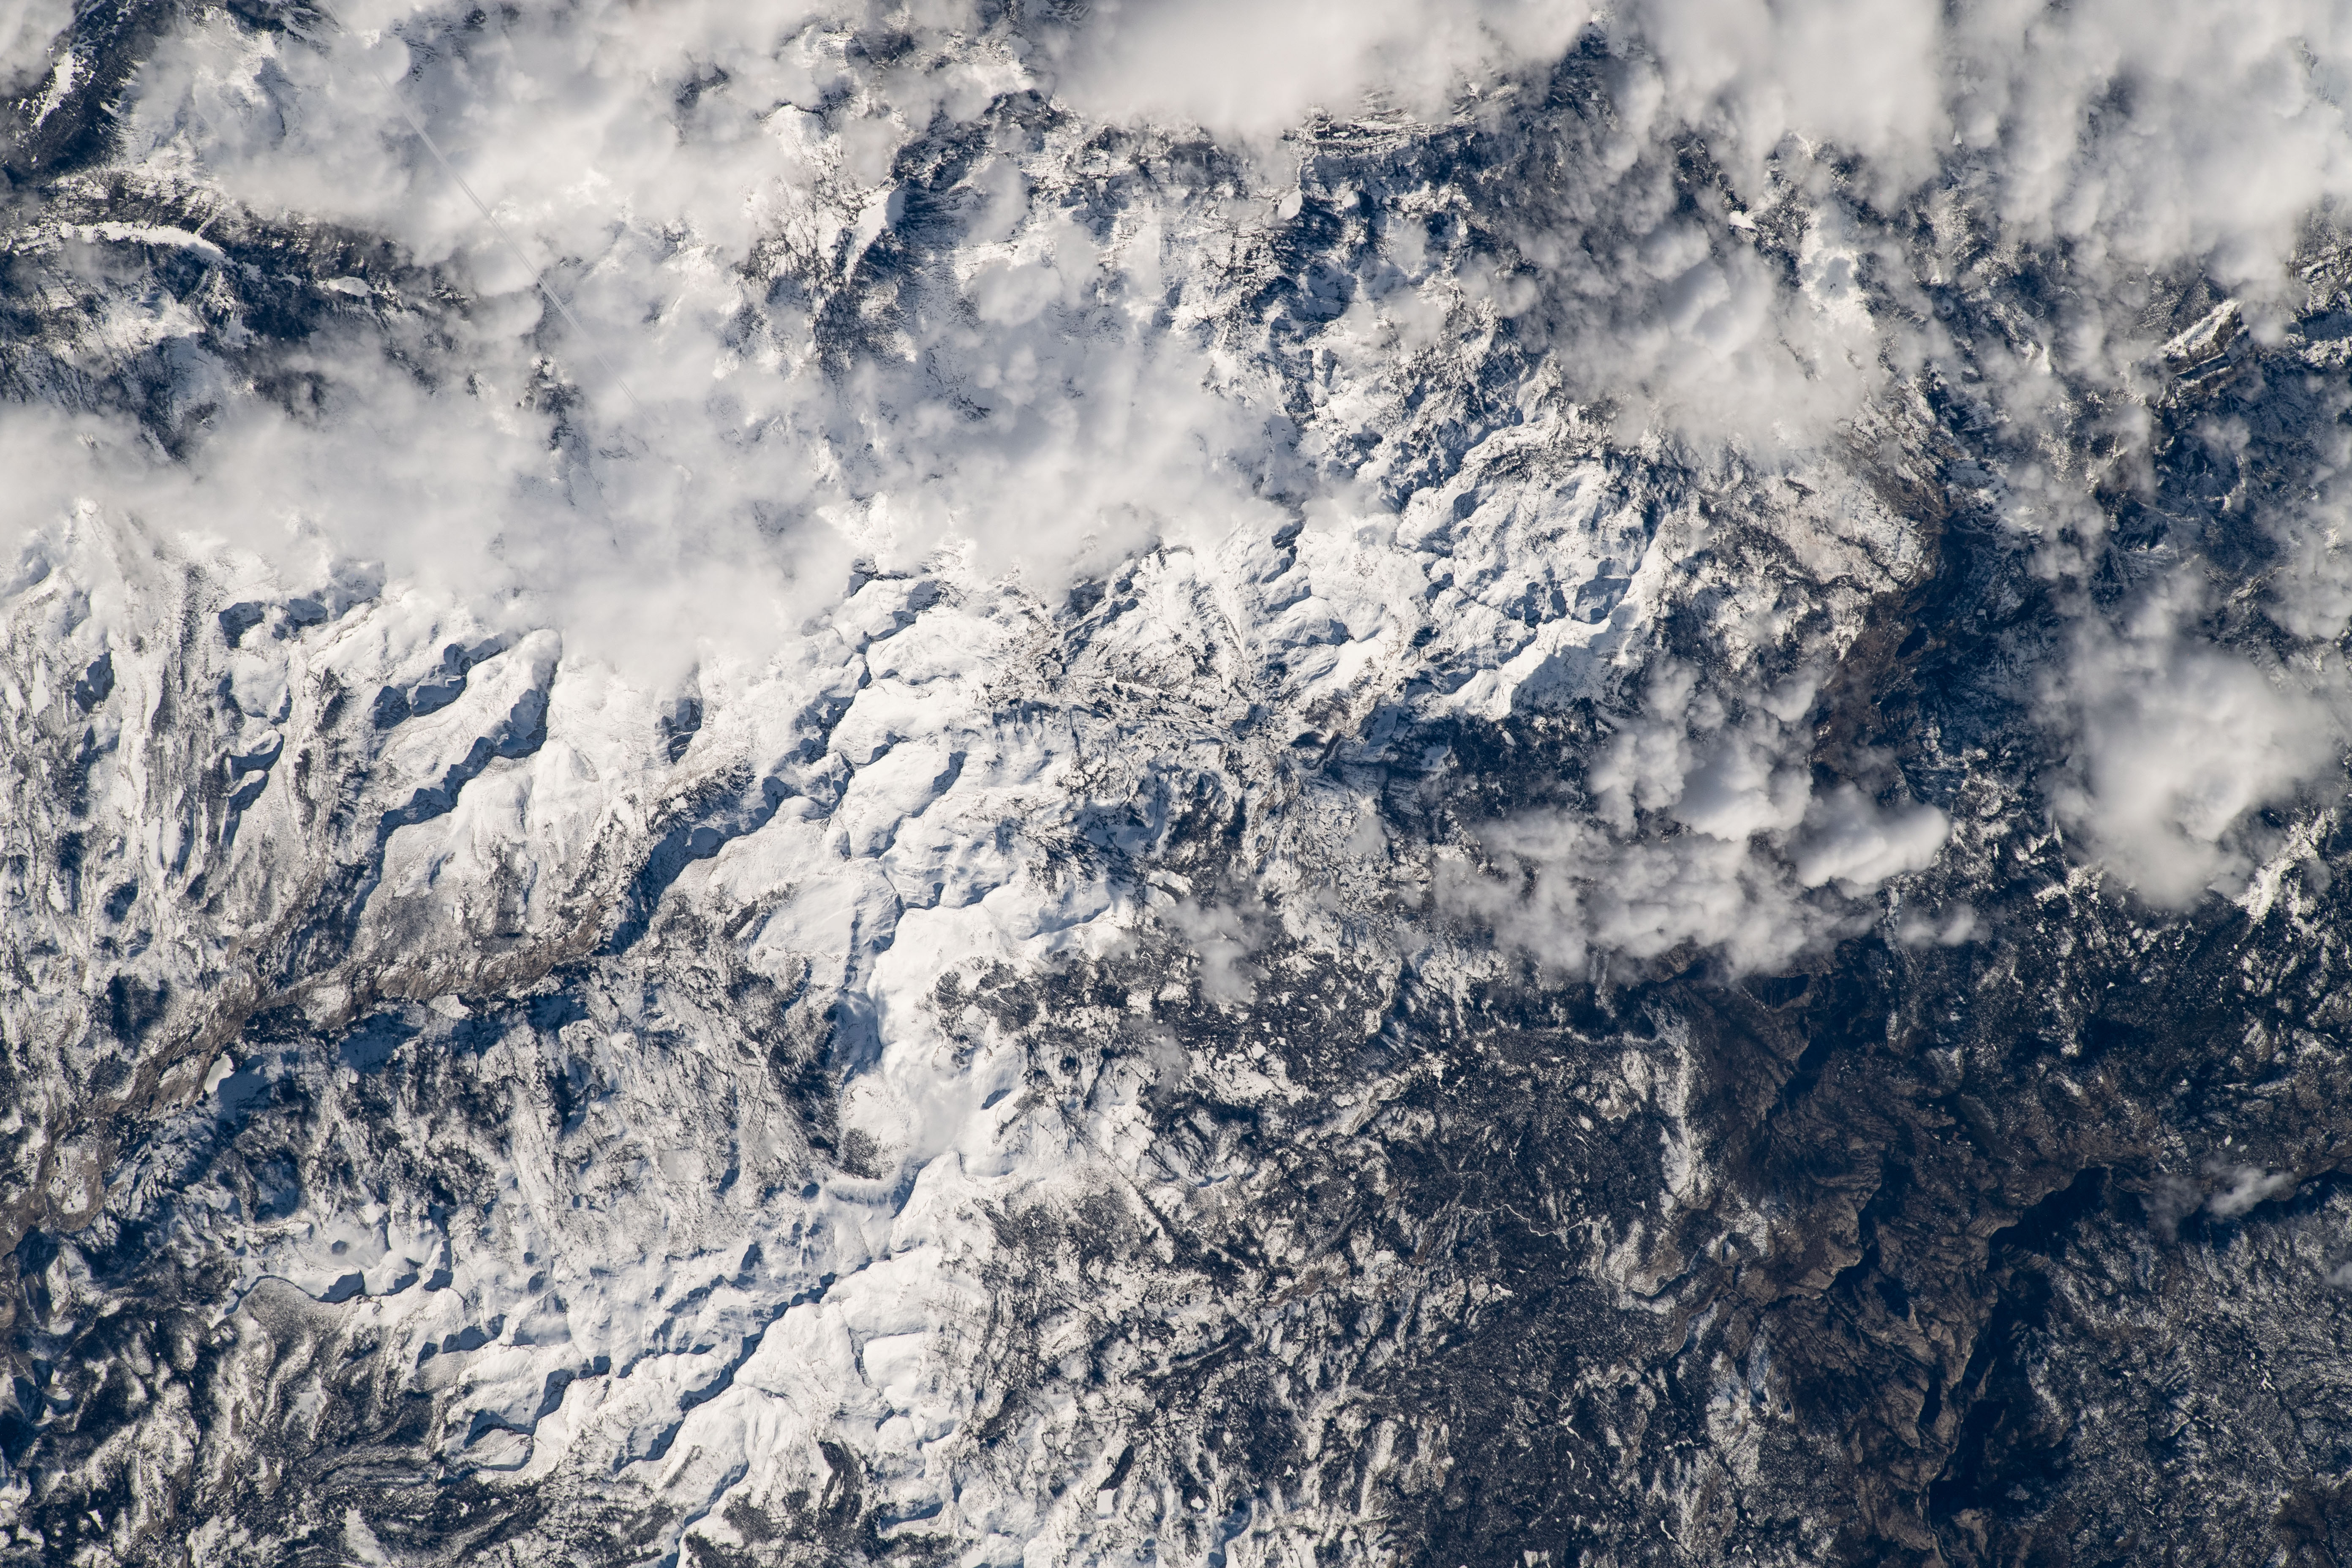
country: USA-CALIFORNIA
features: YOSEMITE NATIONAL PARK
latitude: 37.7
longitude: -119.3
